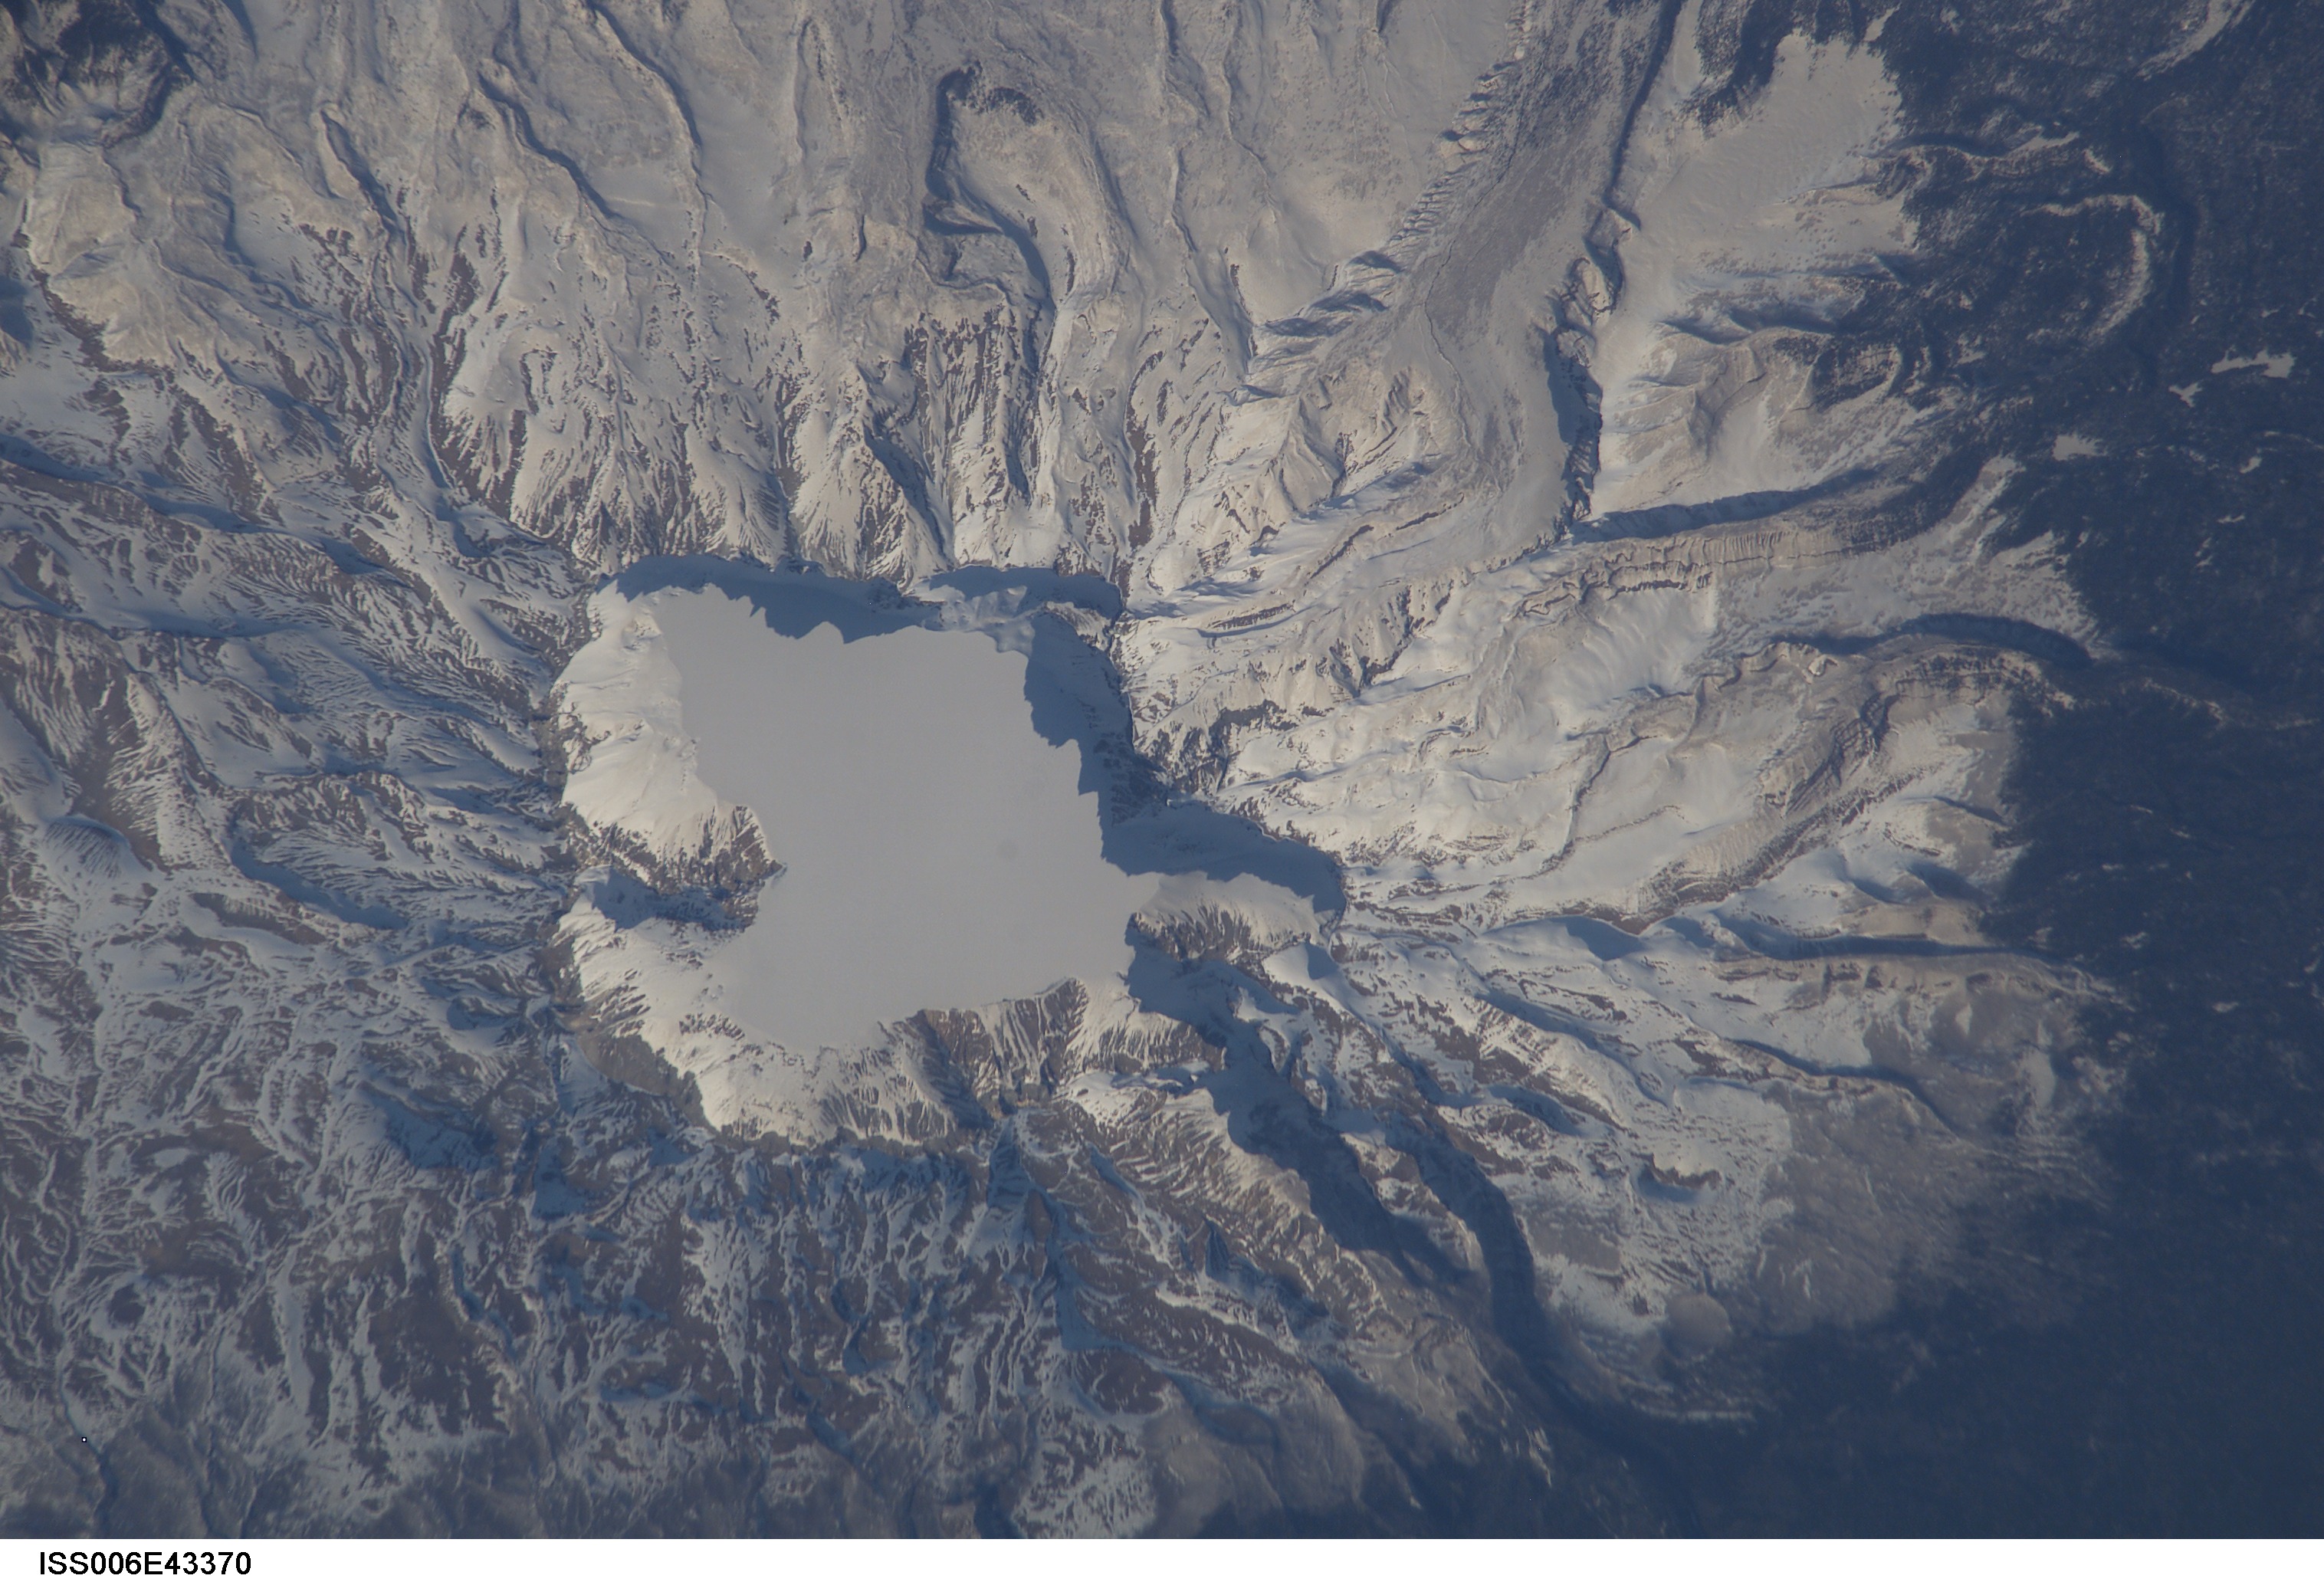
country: CHINA
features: BAITOUSHAN VOLCANO
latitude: 42.0
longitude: 128.0
